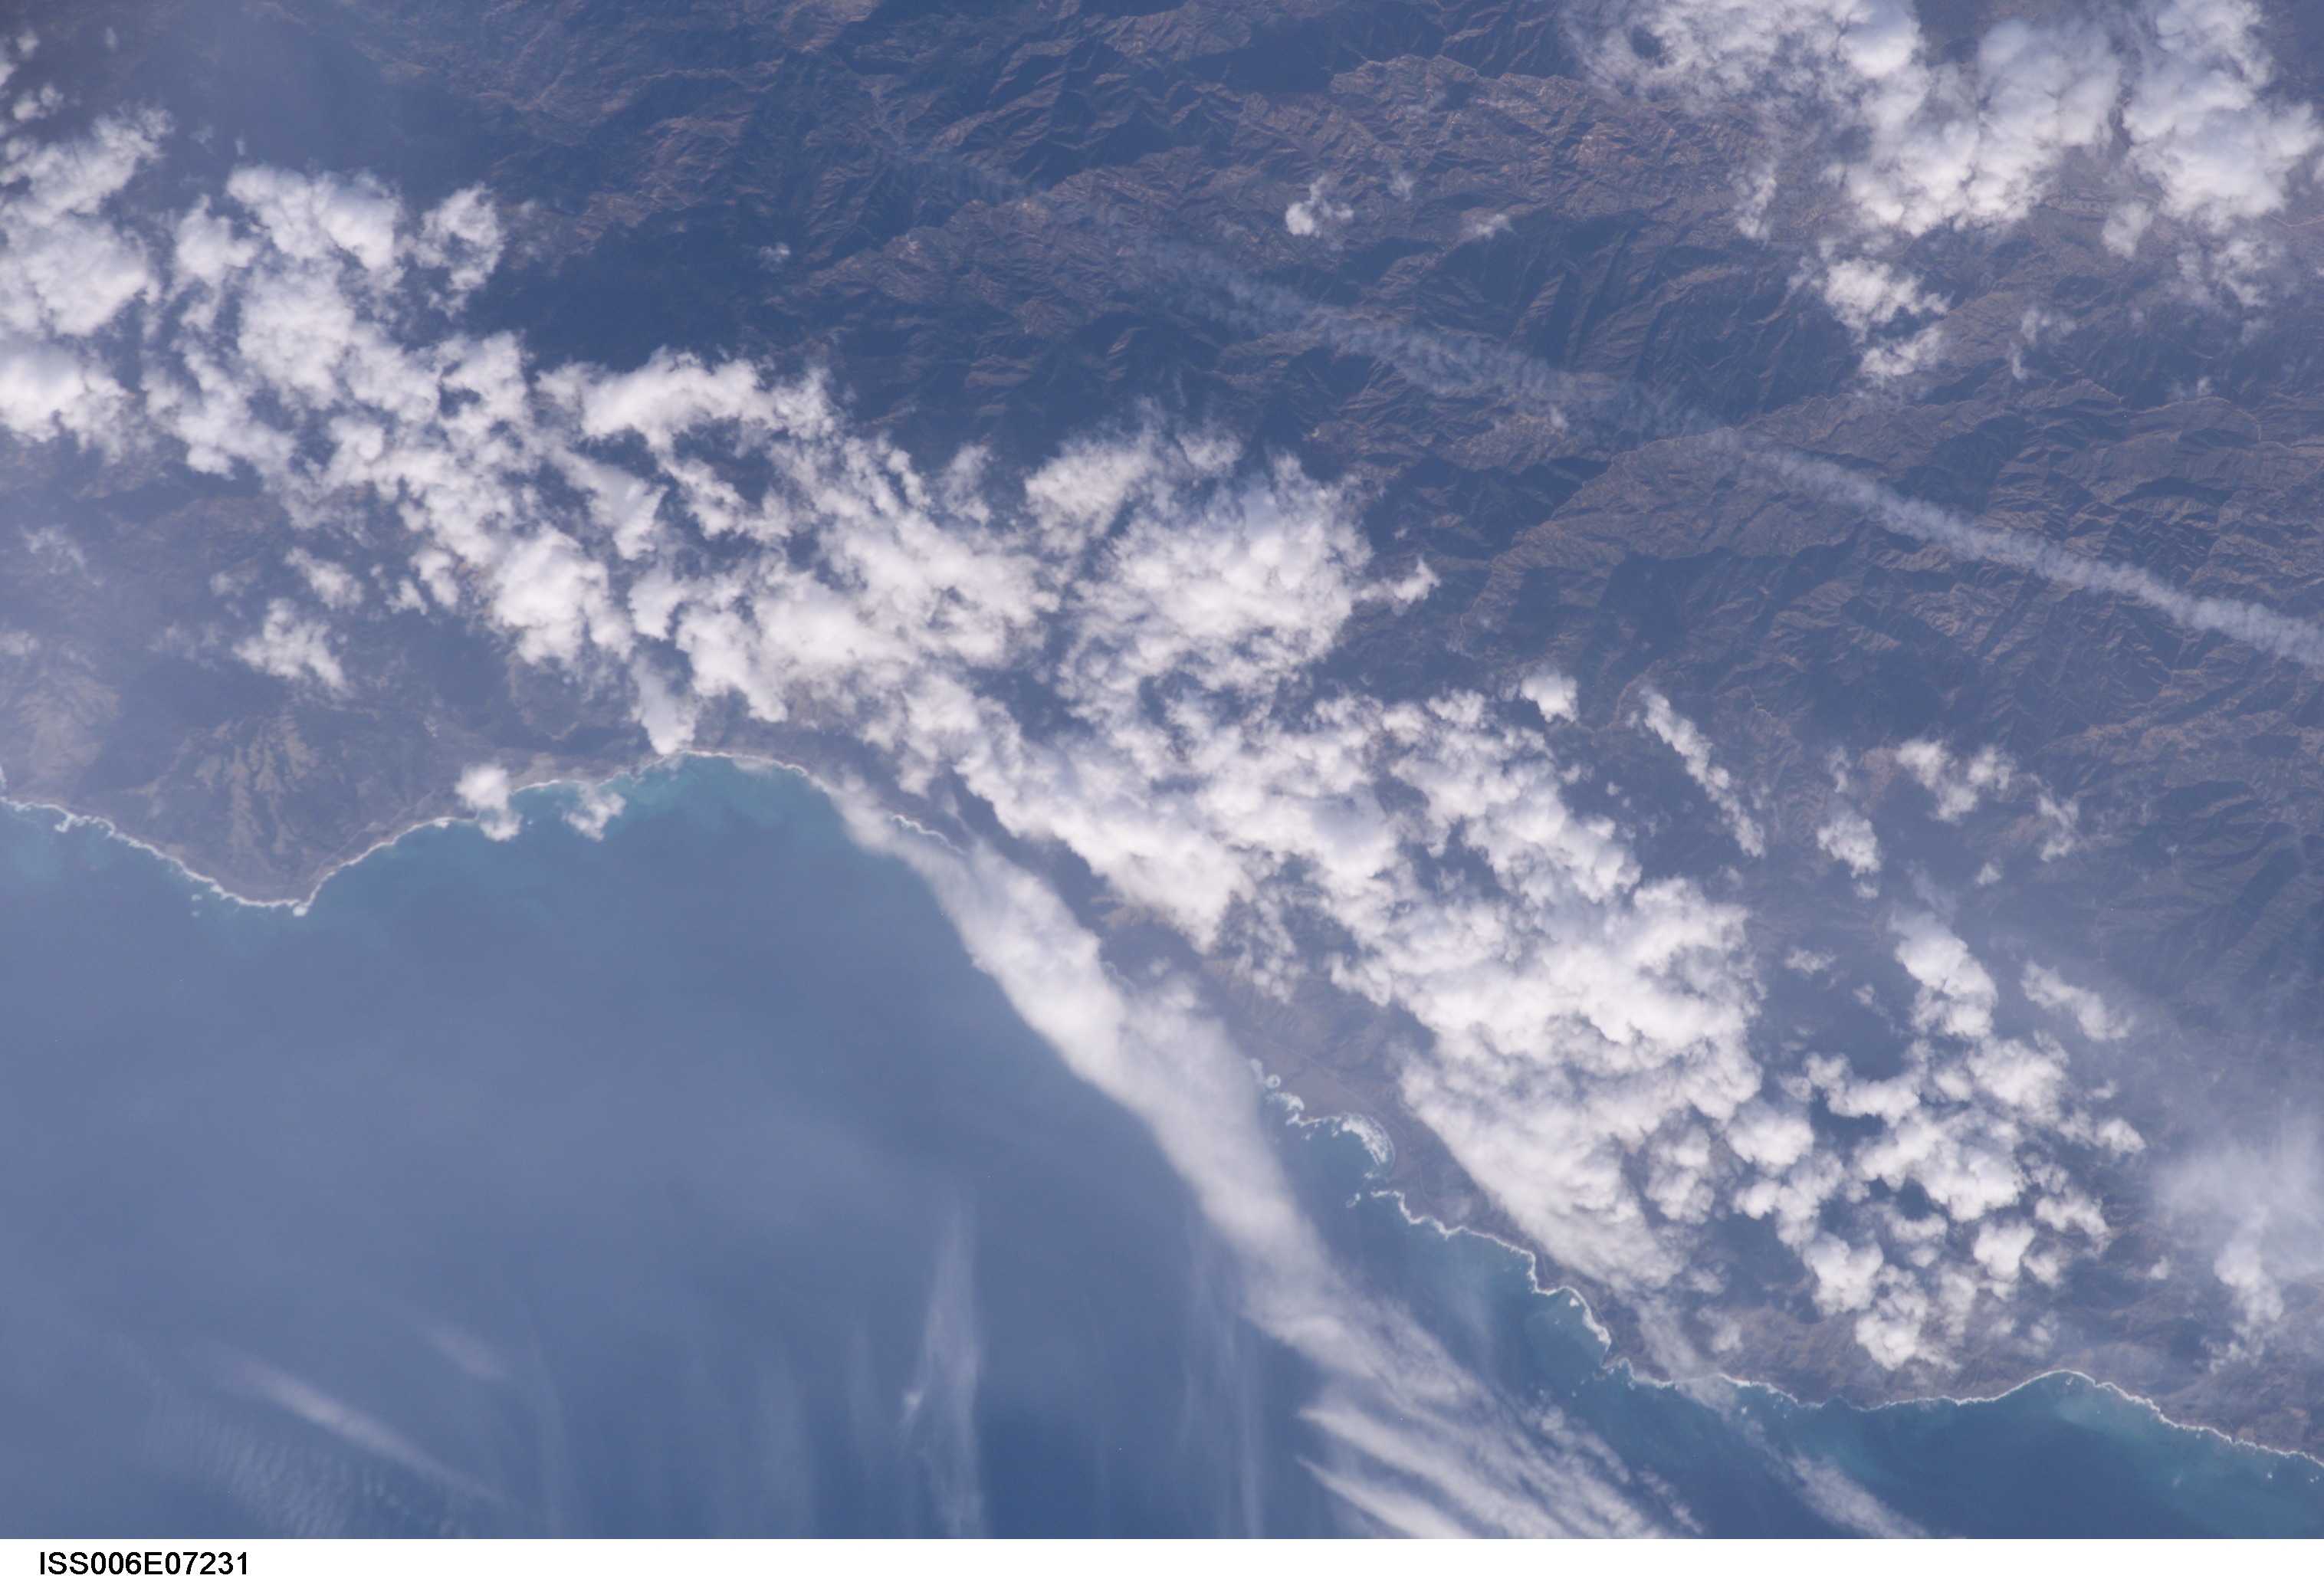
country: USA-CALIFORNIA
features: LOPEZ POINT, AIRCRAFT CONTRAIL
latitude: 36.0
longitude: -121.5
